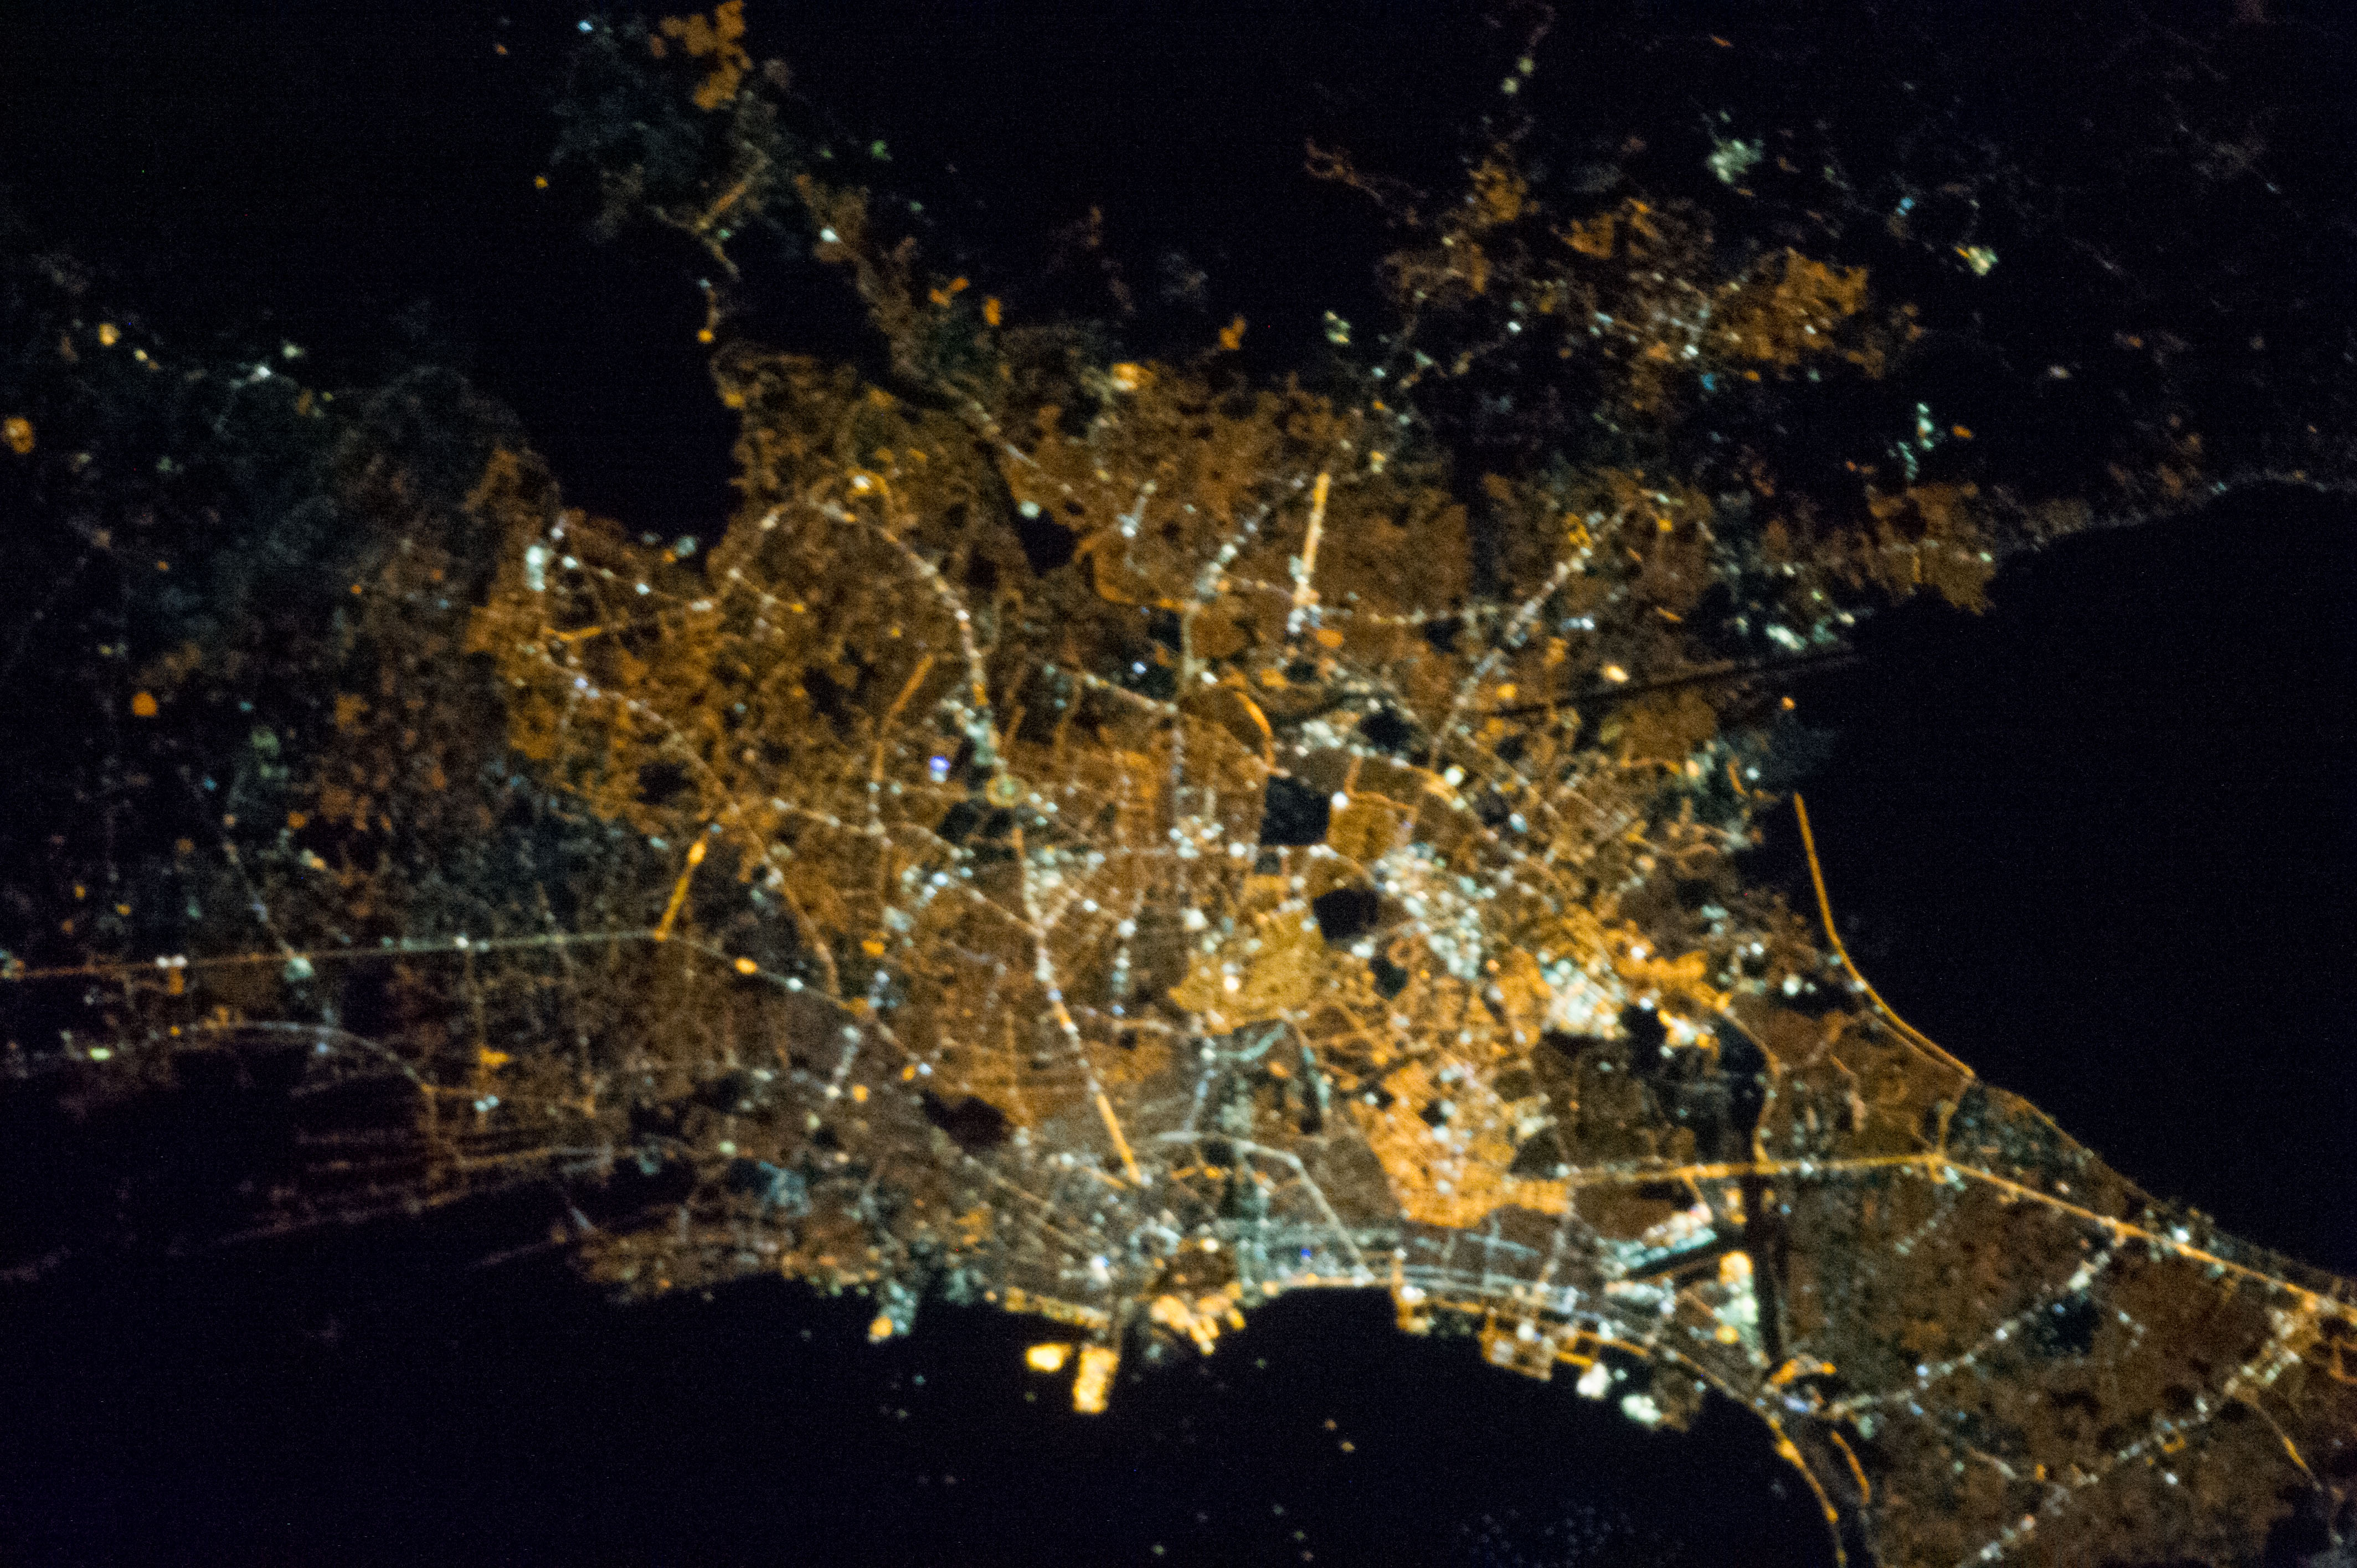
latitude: 14.7
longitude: 121.0
